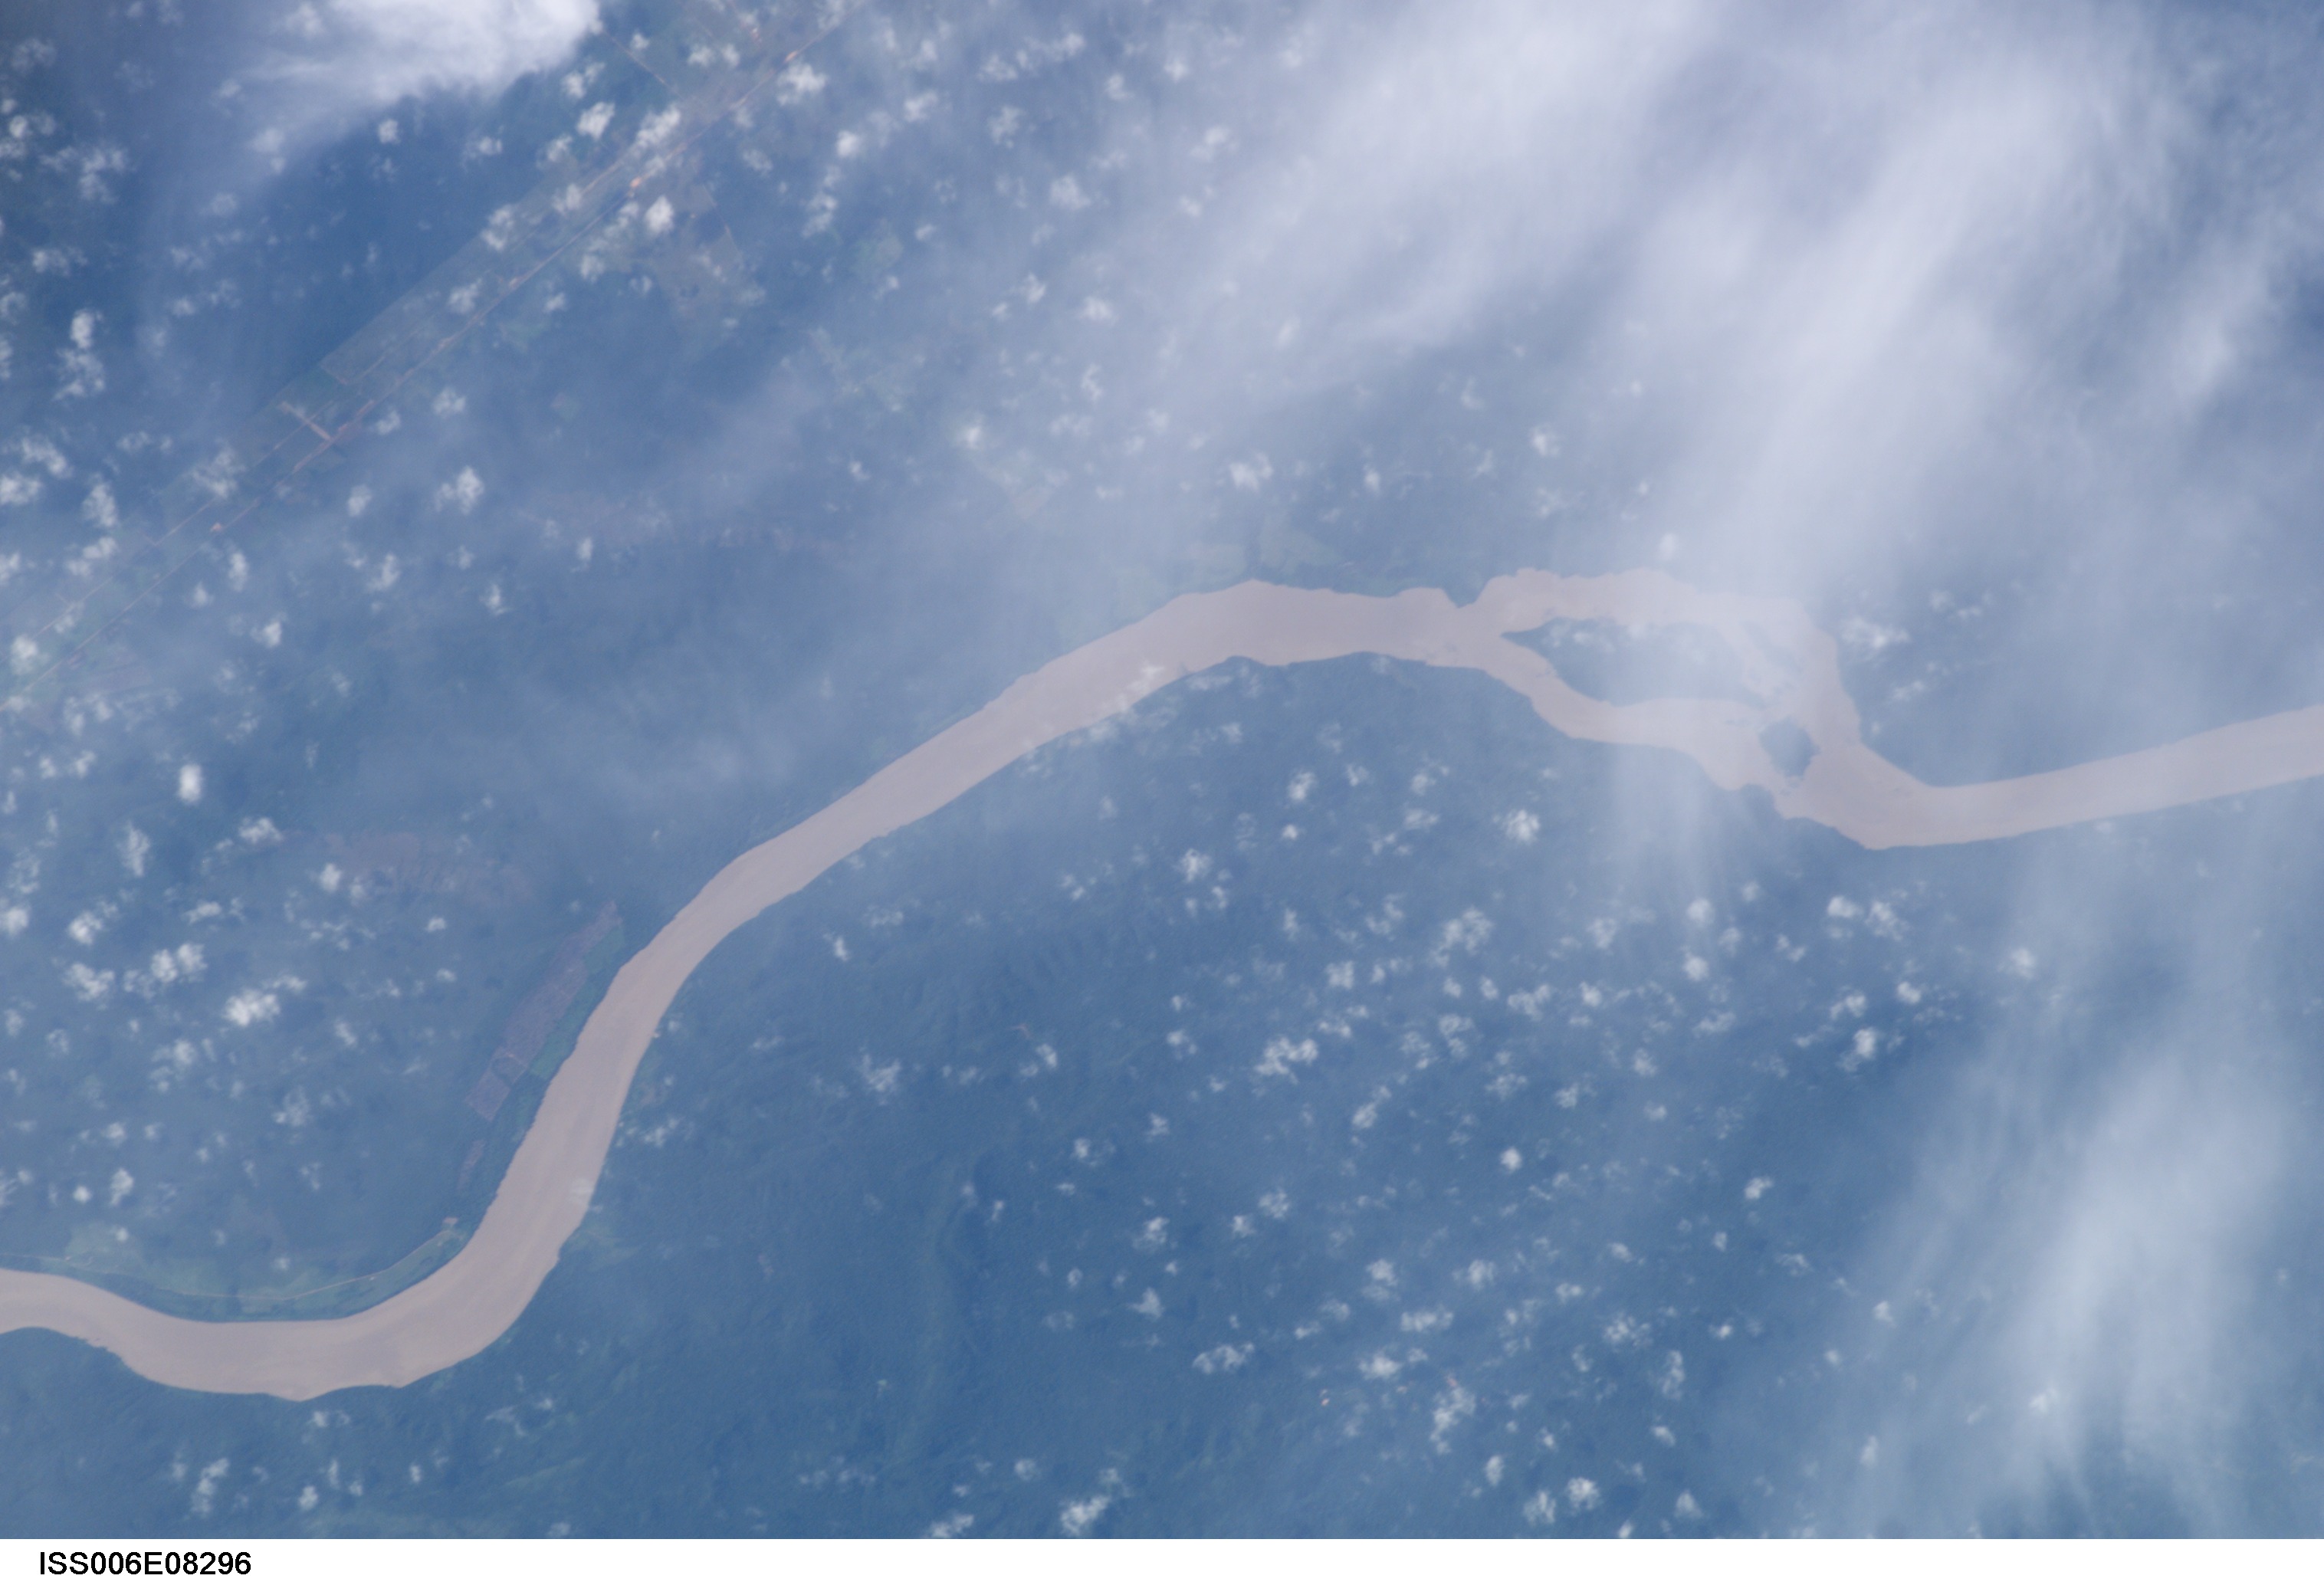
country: BRAZIL
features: RIO MADEIRA, SEDIMENT, DEFOR.
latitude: -9.5
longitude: -65.0
